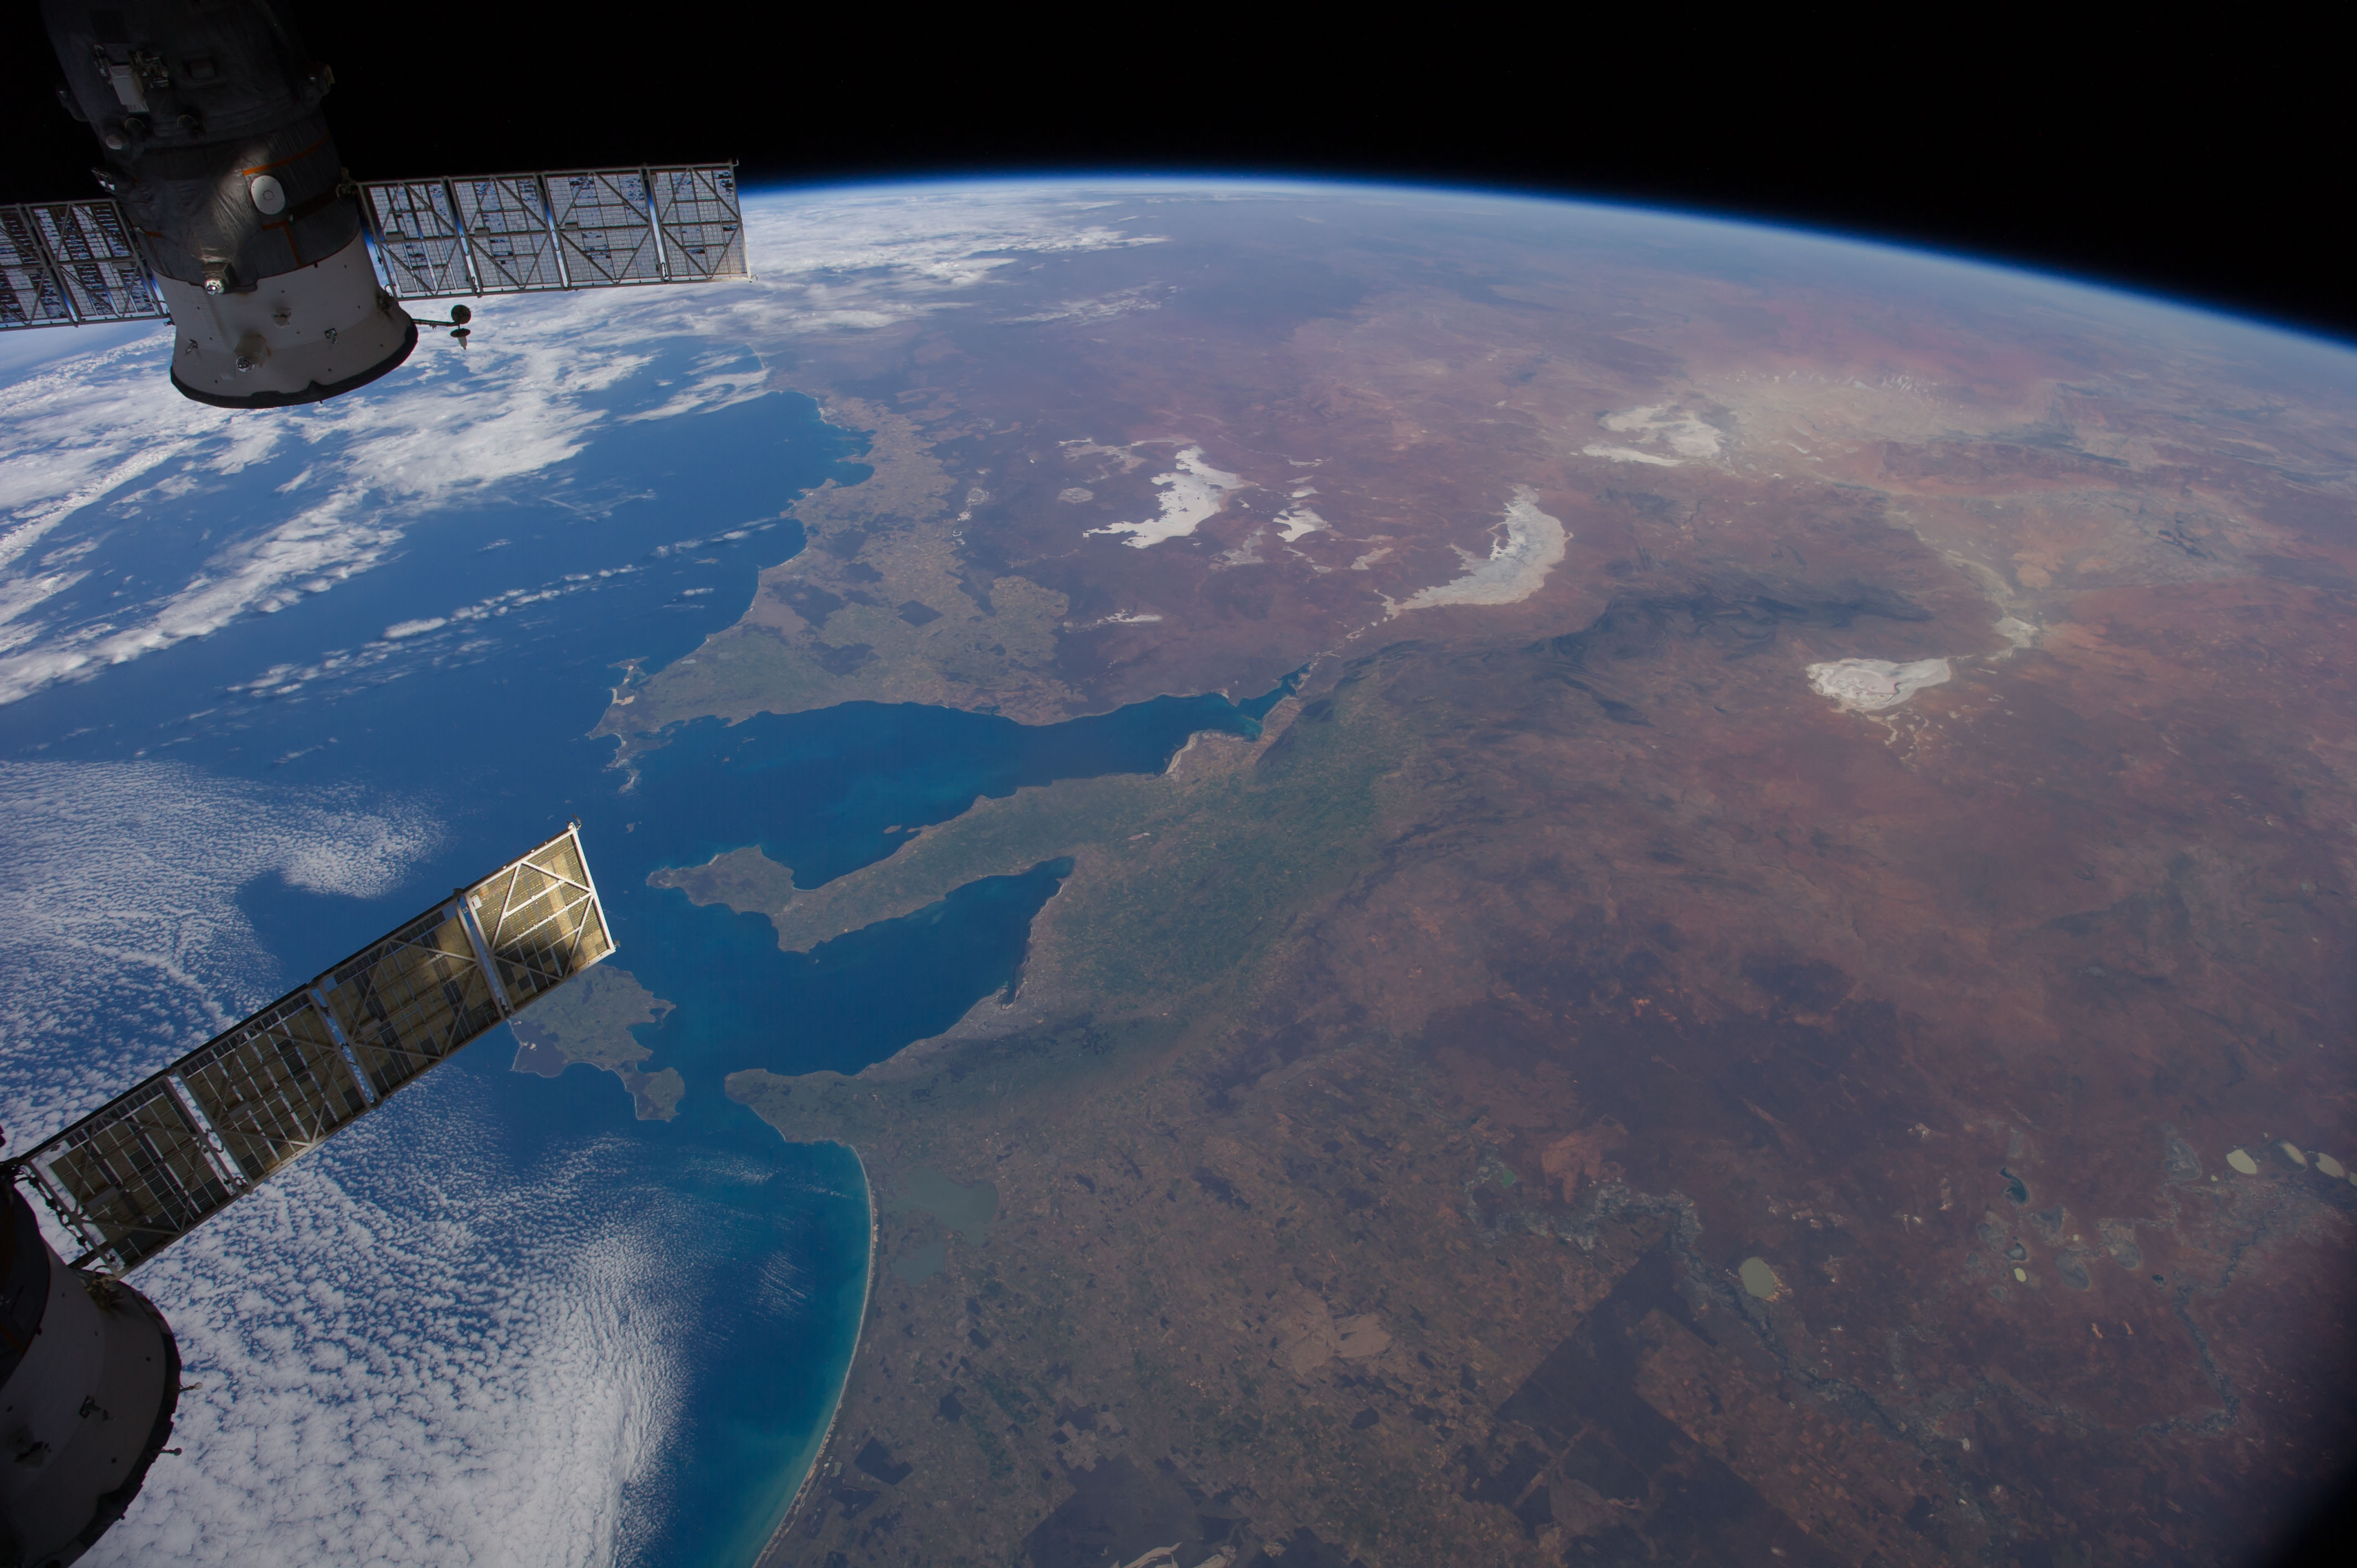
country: AUSTRALIA-SA
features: L. TORRENS, L. FROME, FLINDERS RA., L. GAIRDNER, L. EYRE, L. VICTORIA, L. ALEXANDRINA, L. ALBERT, SIMPSON DES., SPENCER G., G. ST VINCENT, INDIAN O., KANGAROO I., MURRAY R.
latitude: -34.0
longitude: 138.0
